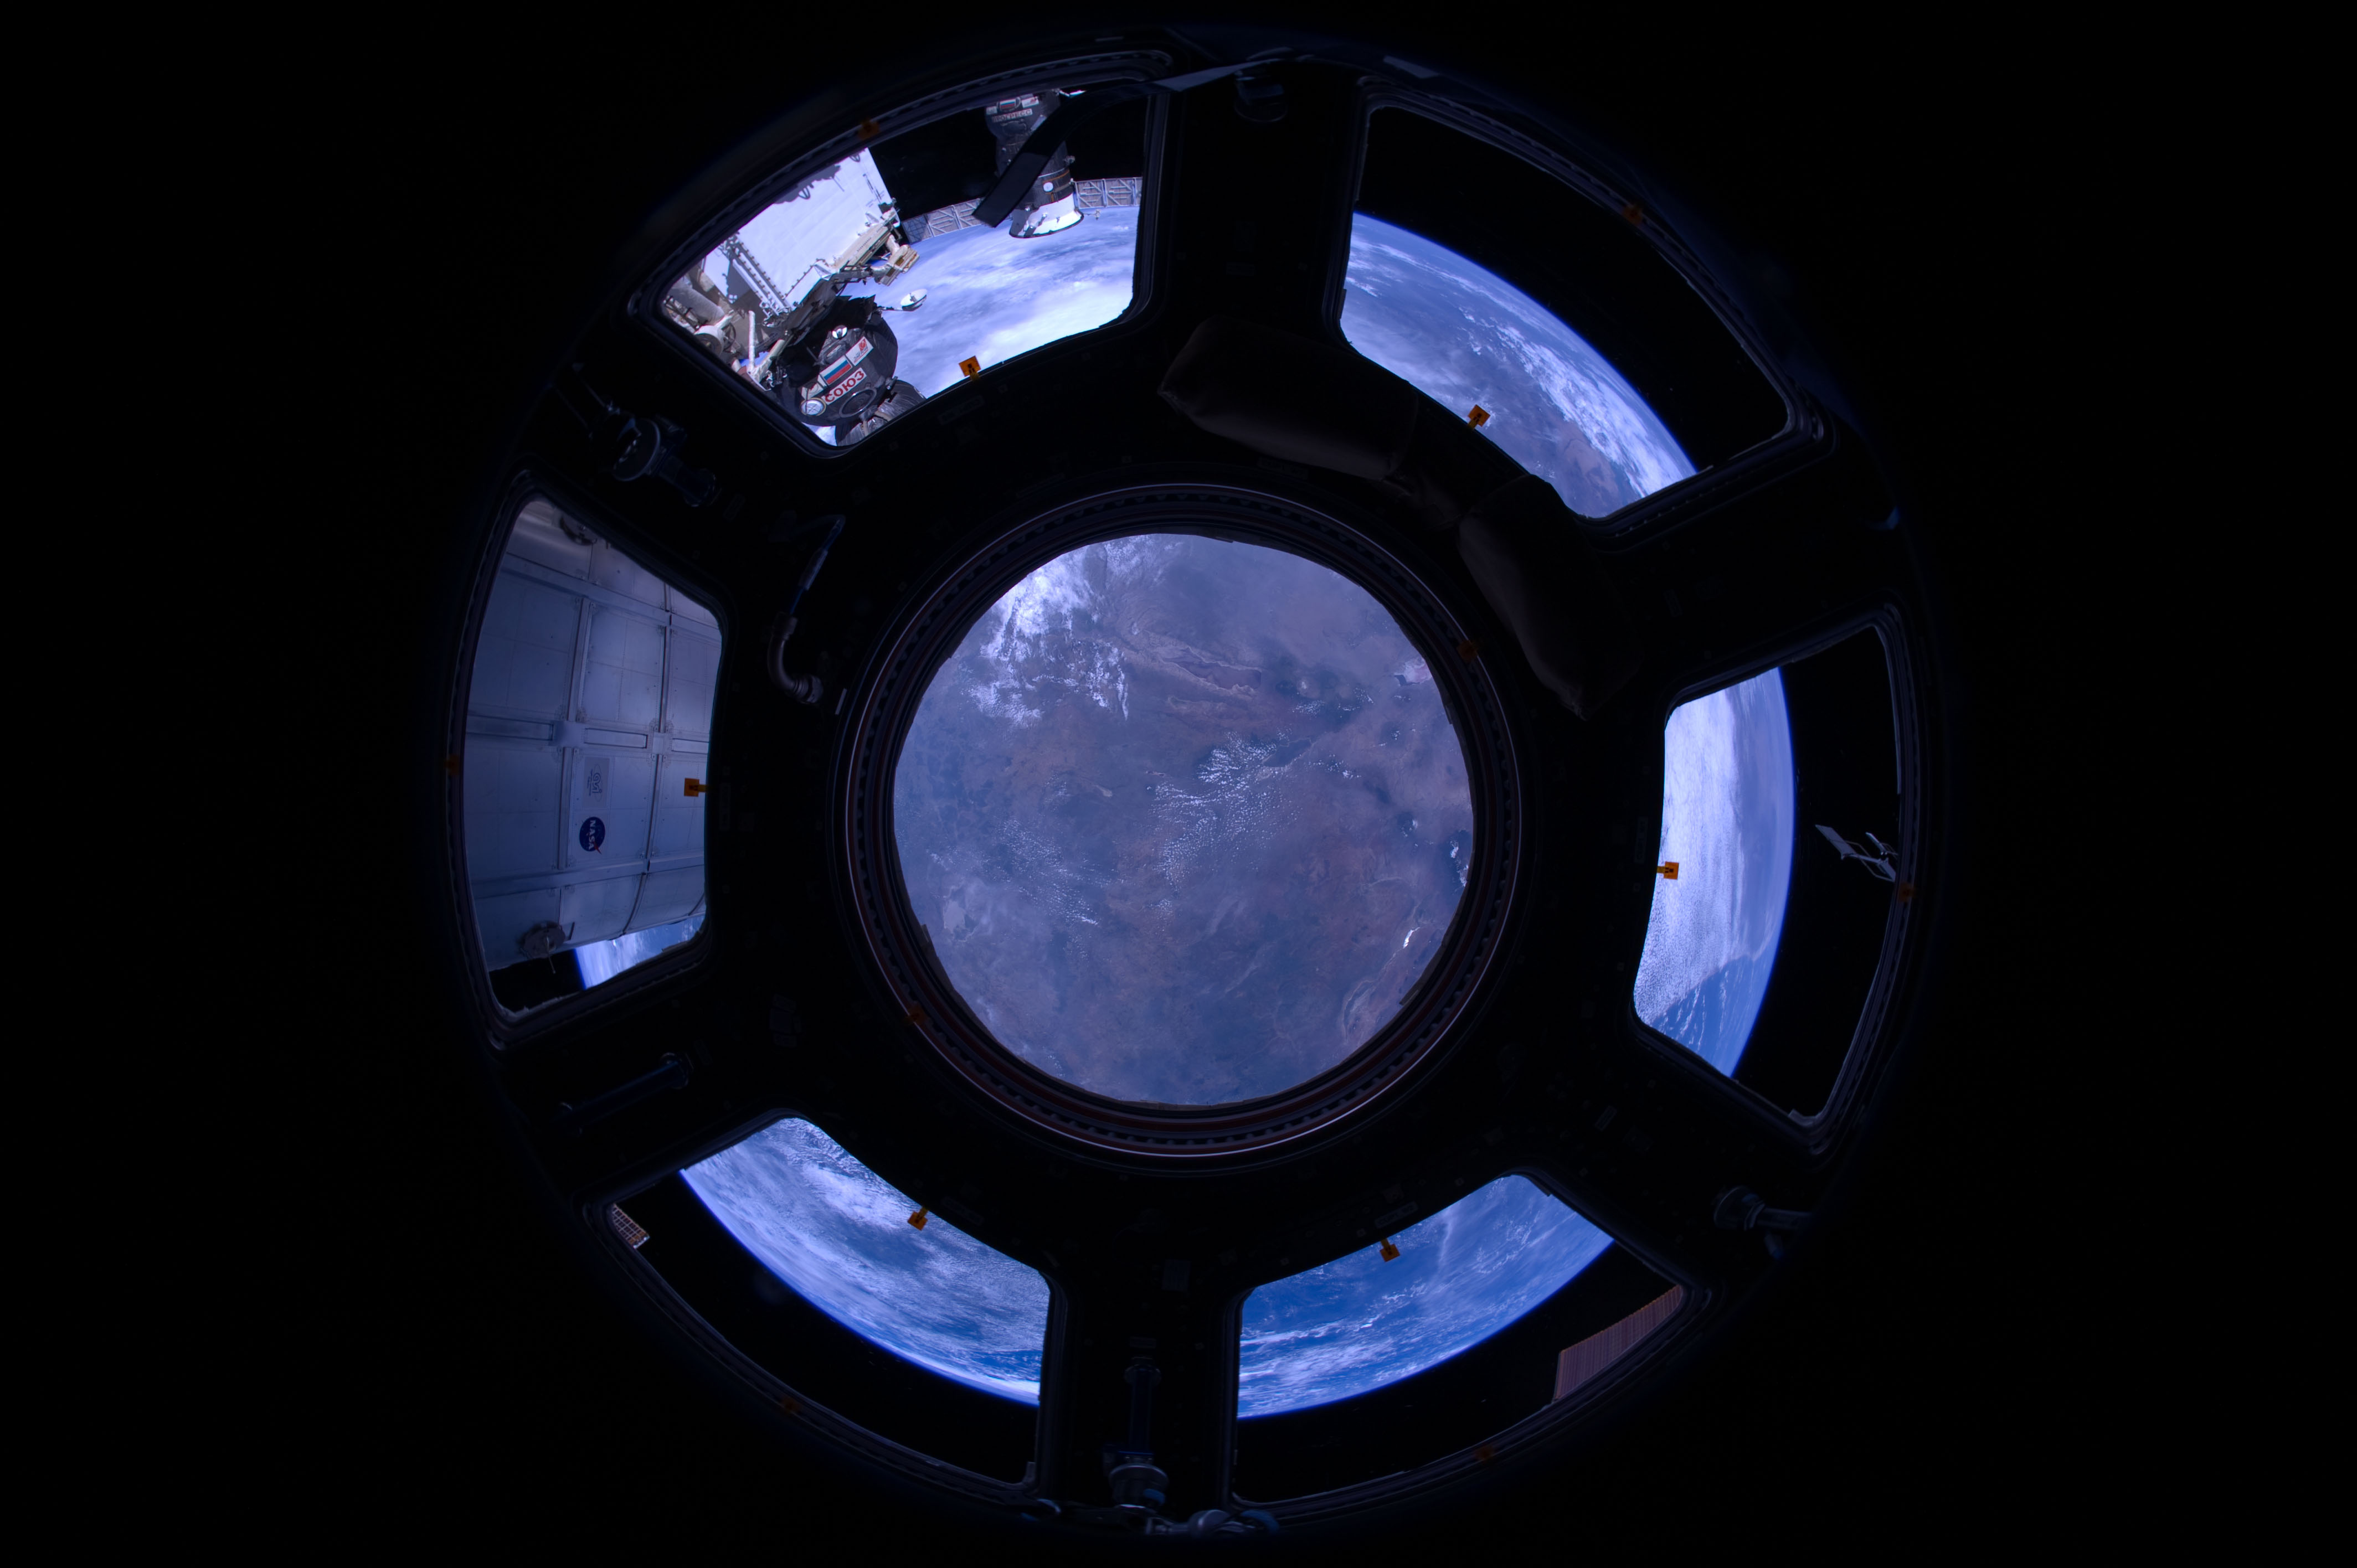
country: TANZANIA
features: L. EYASI, L. MANYARA, NGORONGORO CRATER
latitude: -4.5
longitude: 36.0
